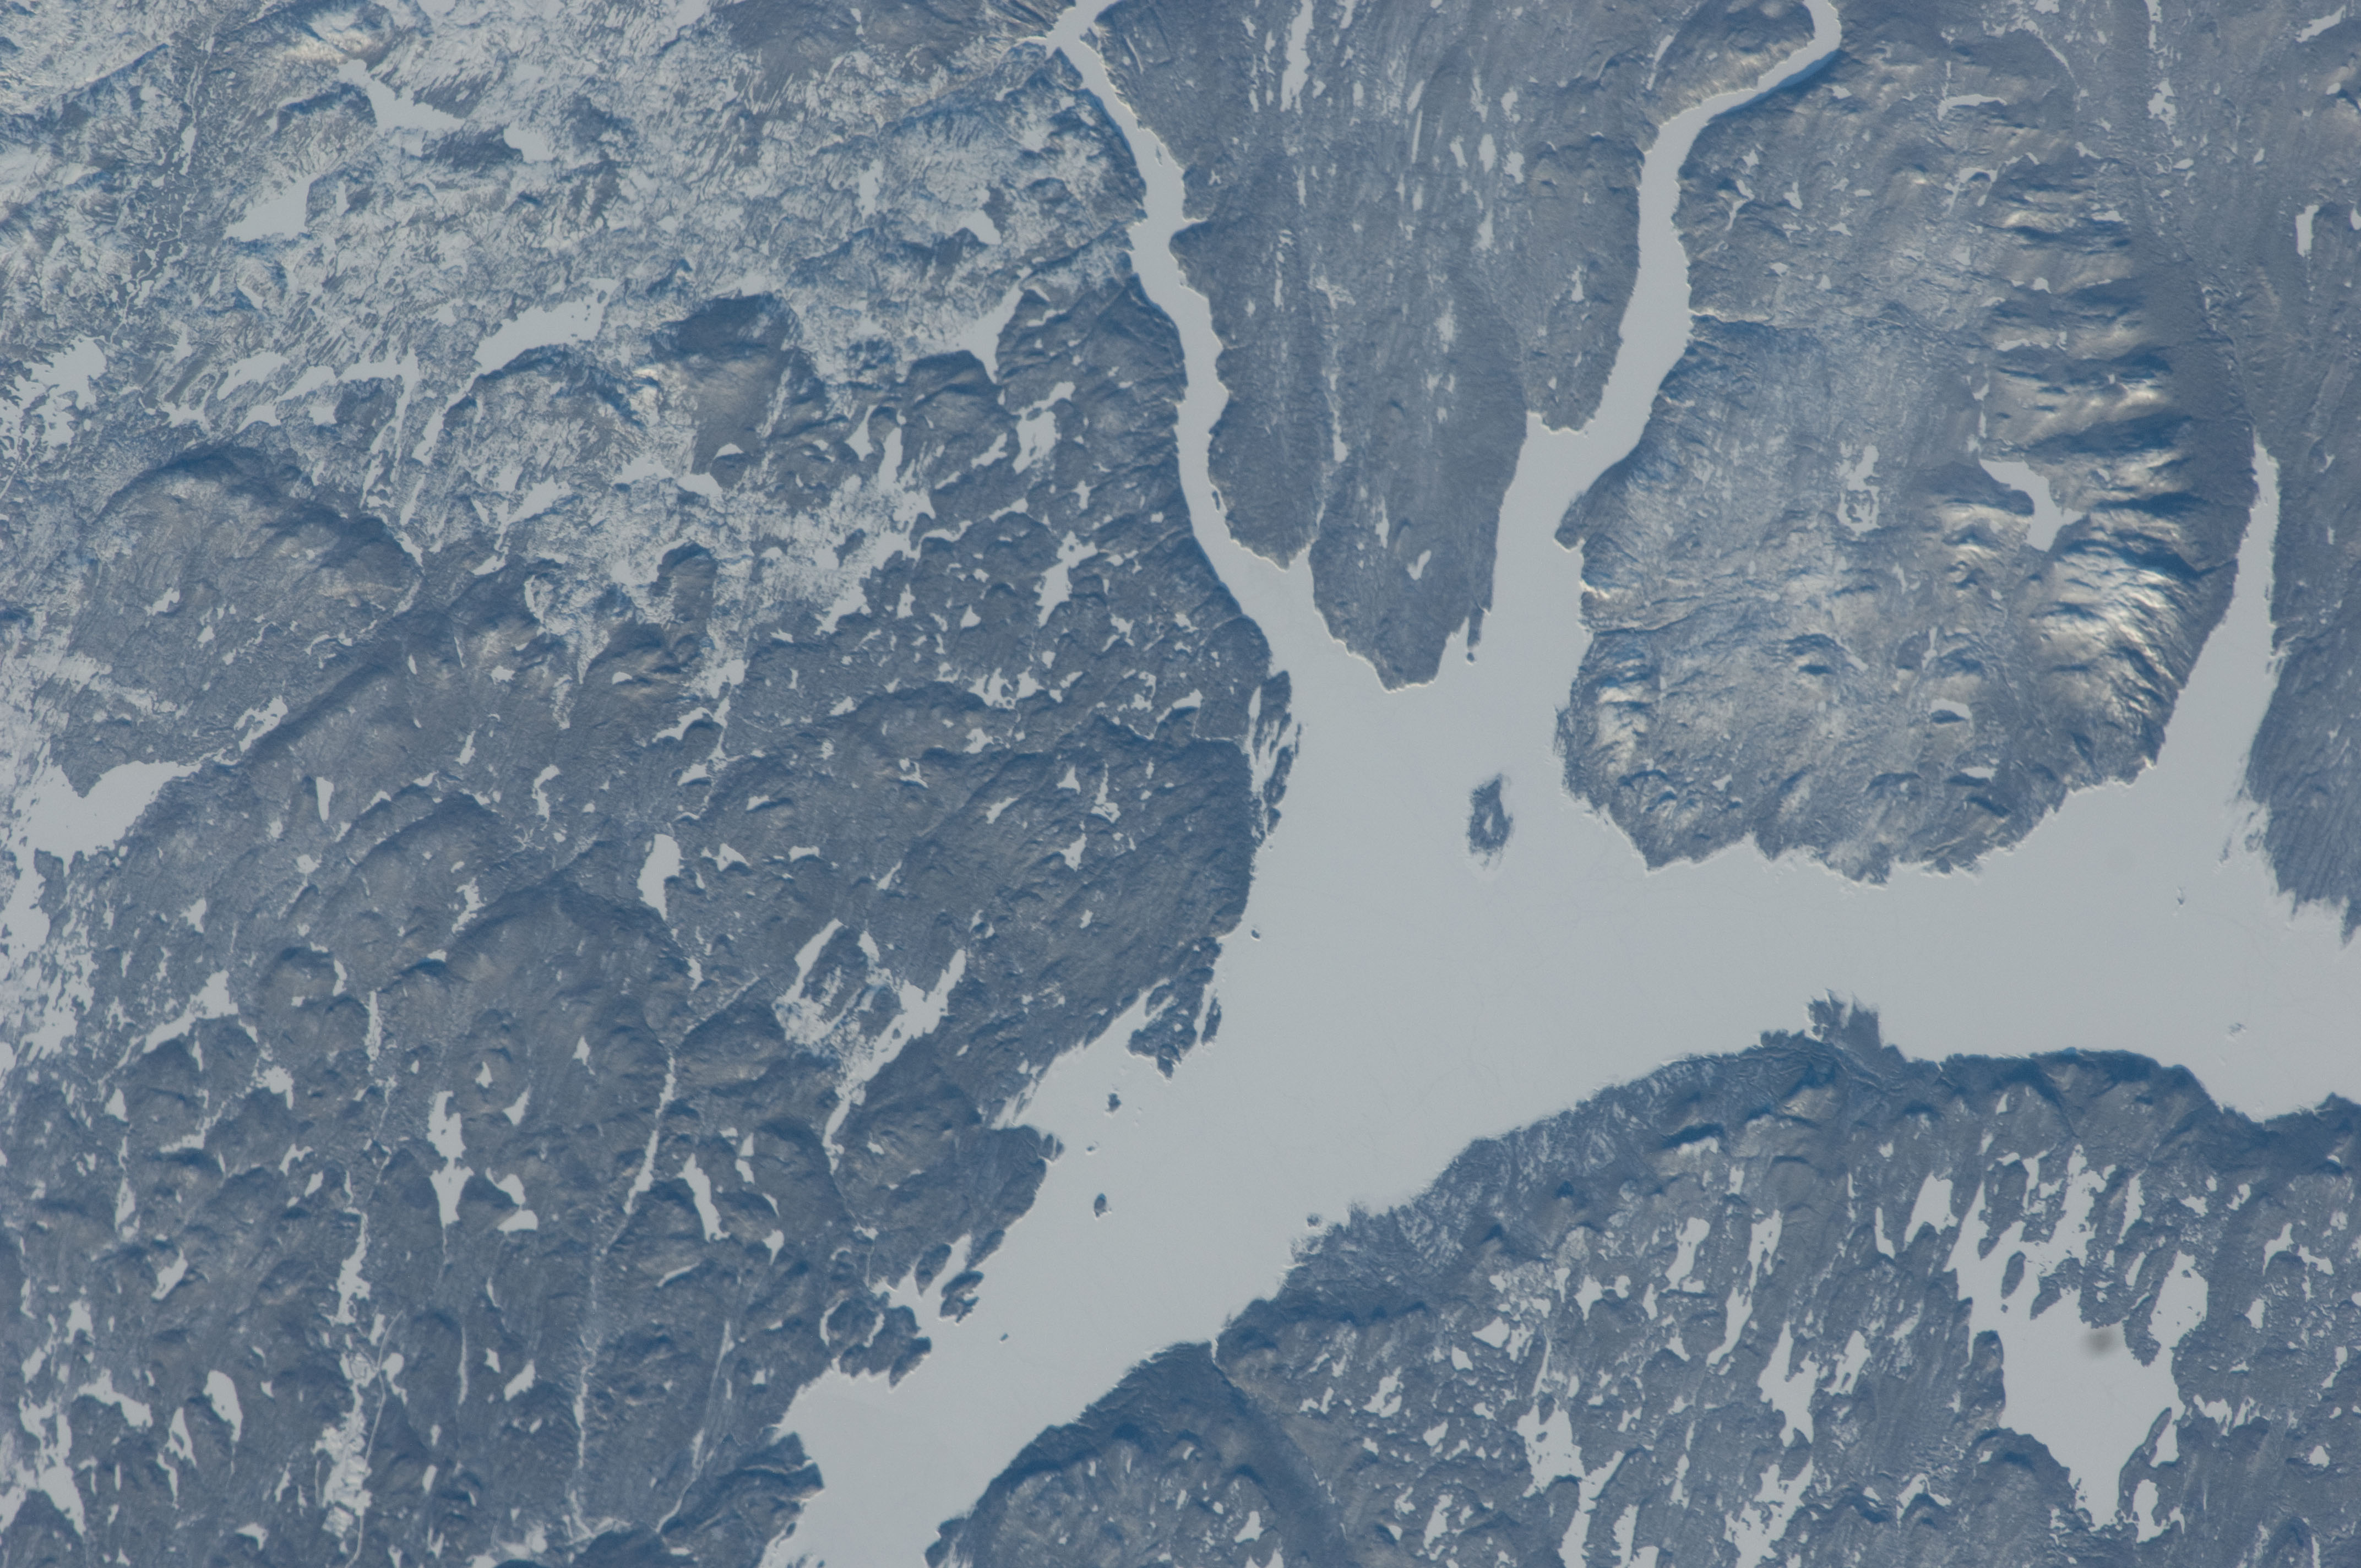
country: CANADA-Q
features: MANICOUAGAN RESERVOIR
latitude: 51.6
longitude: -69.1
